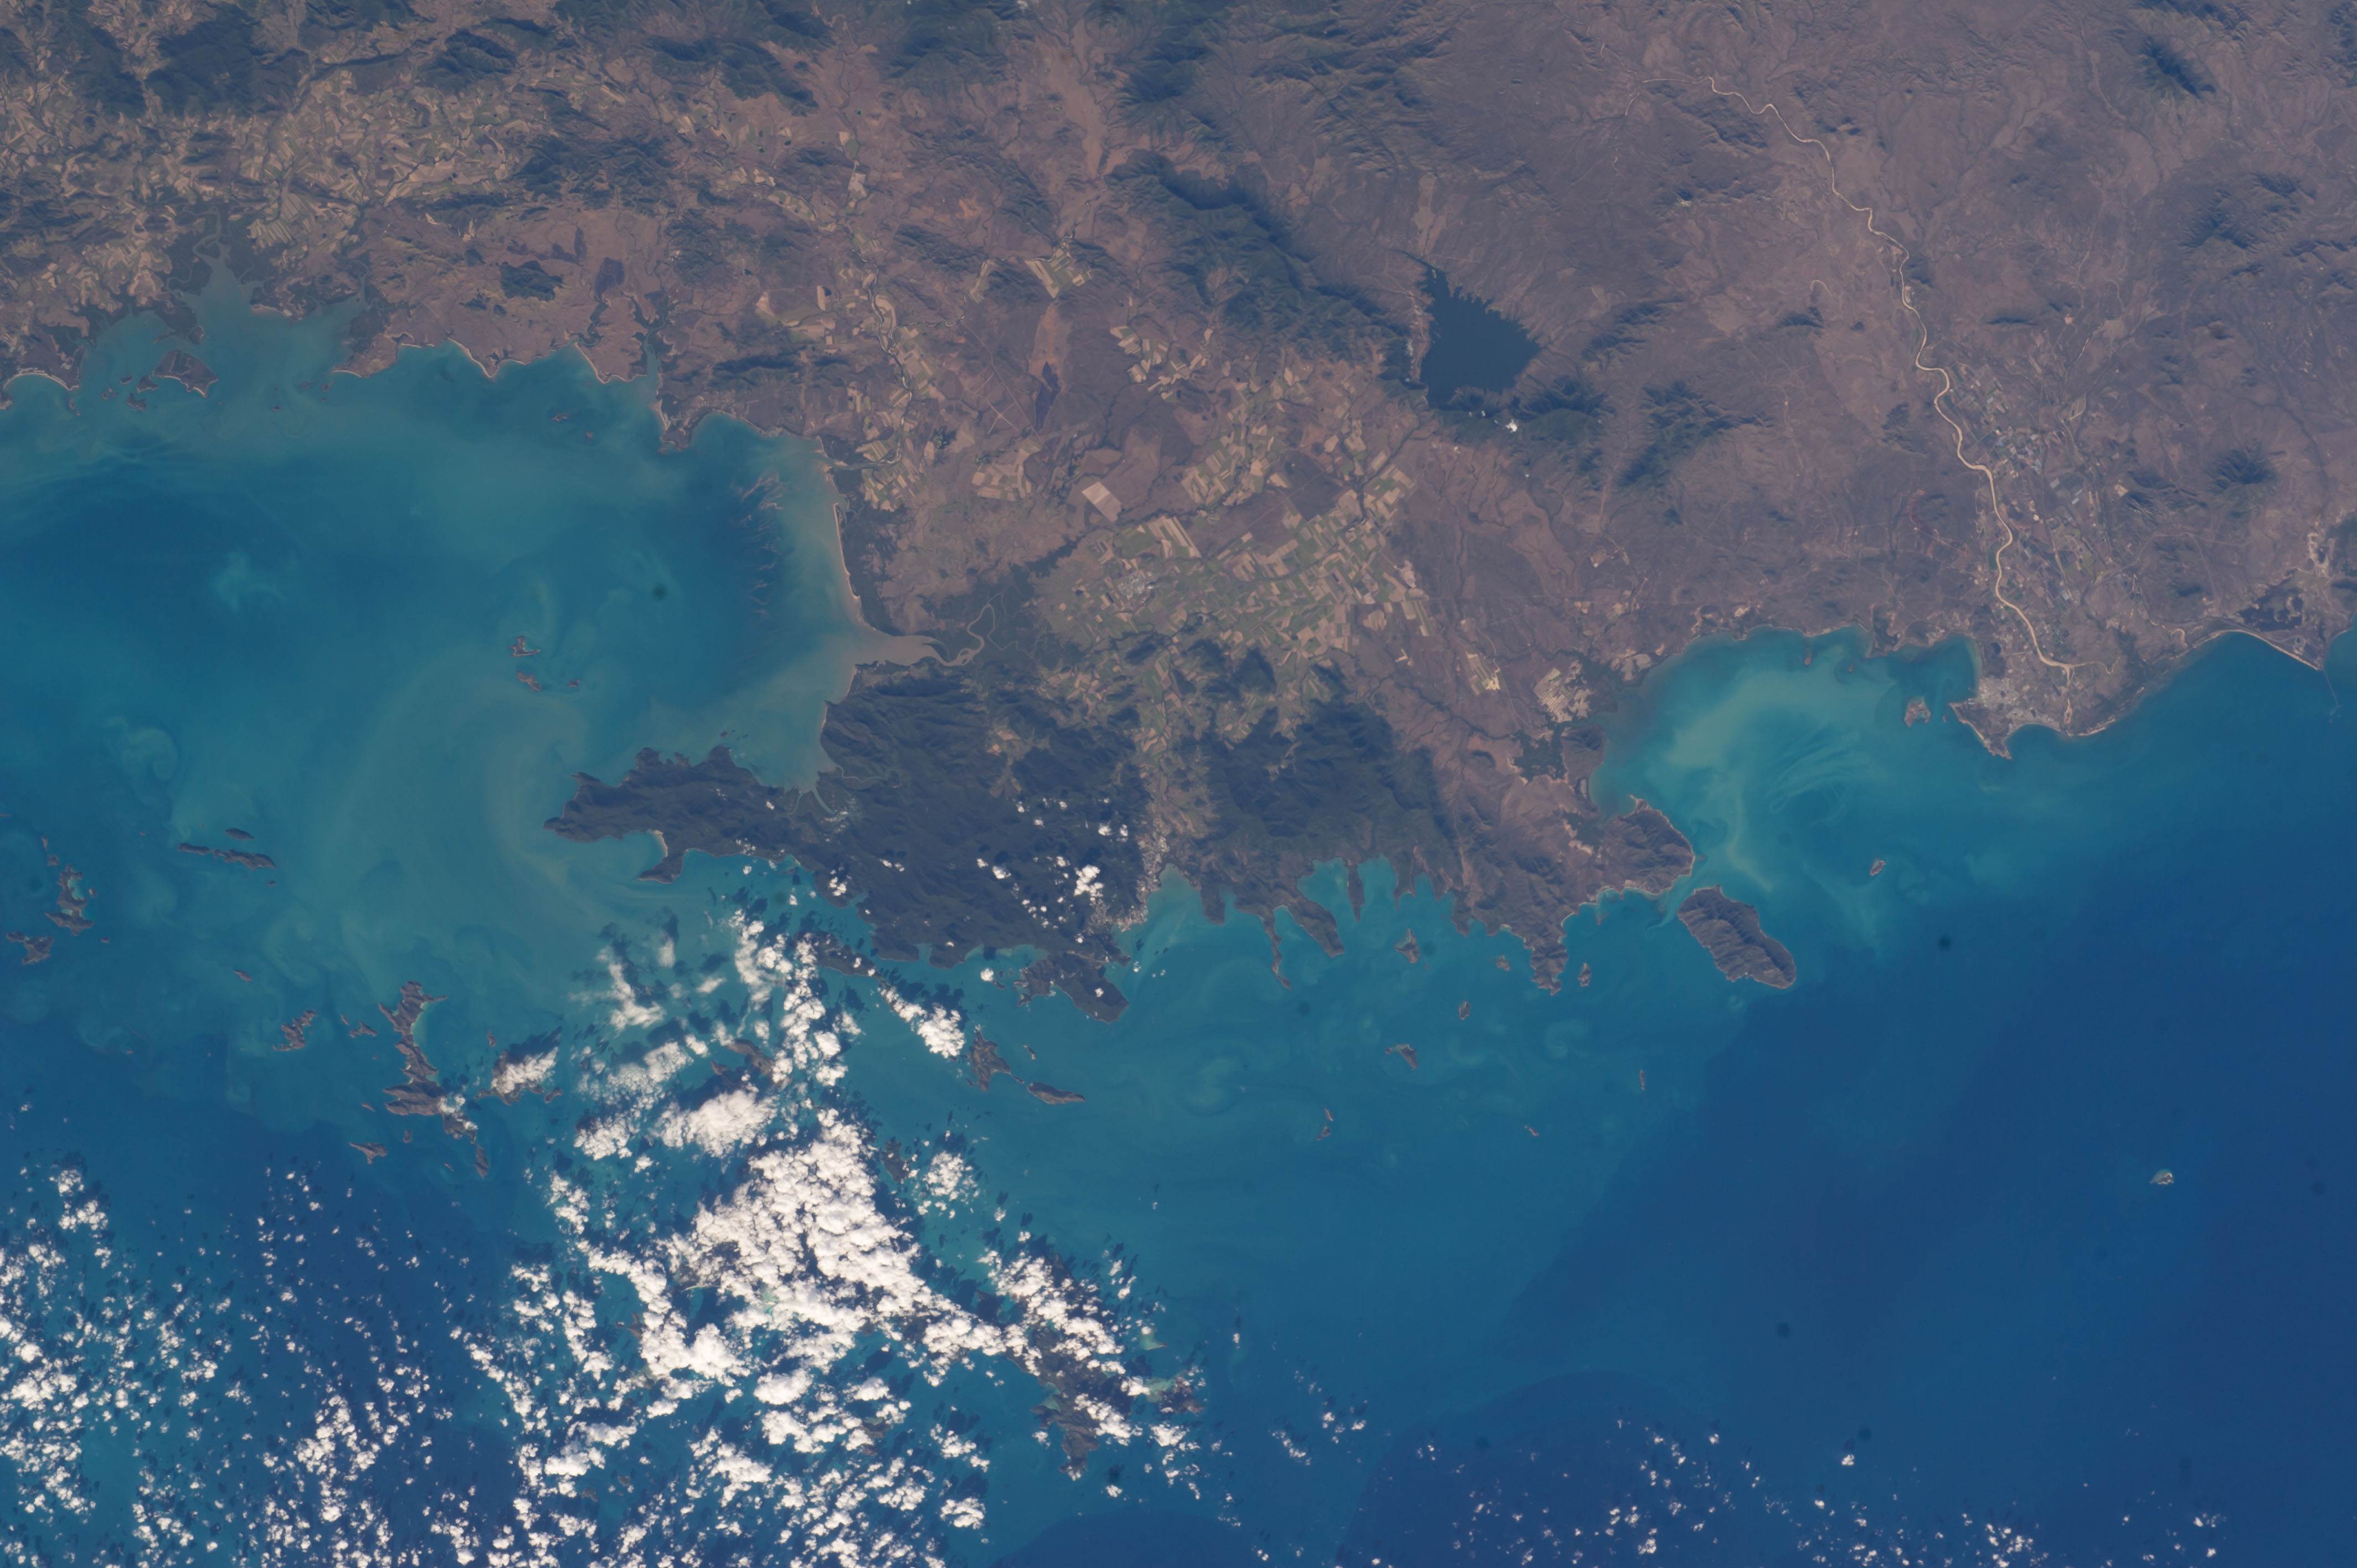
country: AUSTRALIA-Q
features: HOOK ISLAND, CUMBERLAND ISLAND, PACIFIC OCCEAN
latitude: -20.3
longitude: 148.7
